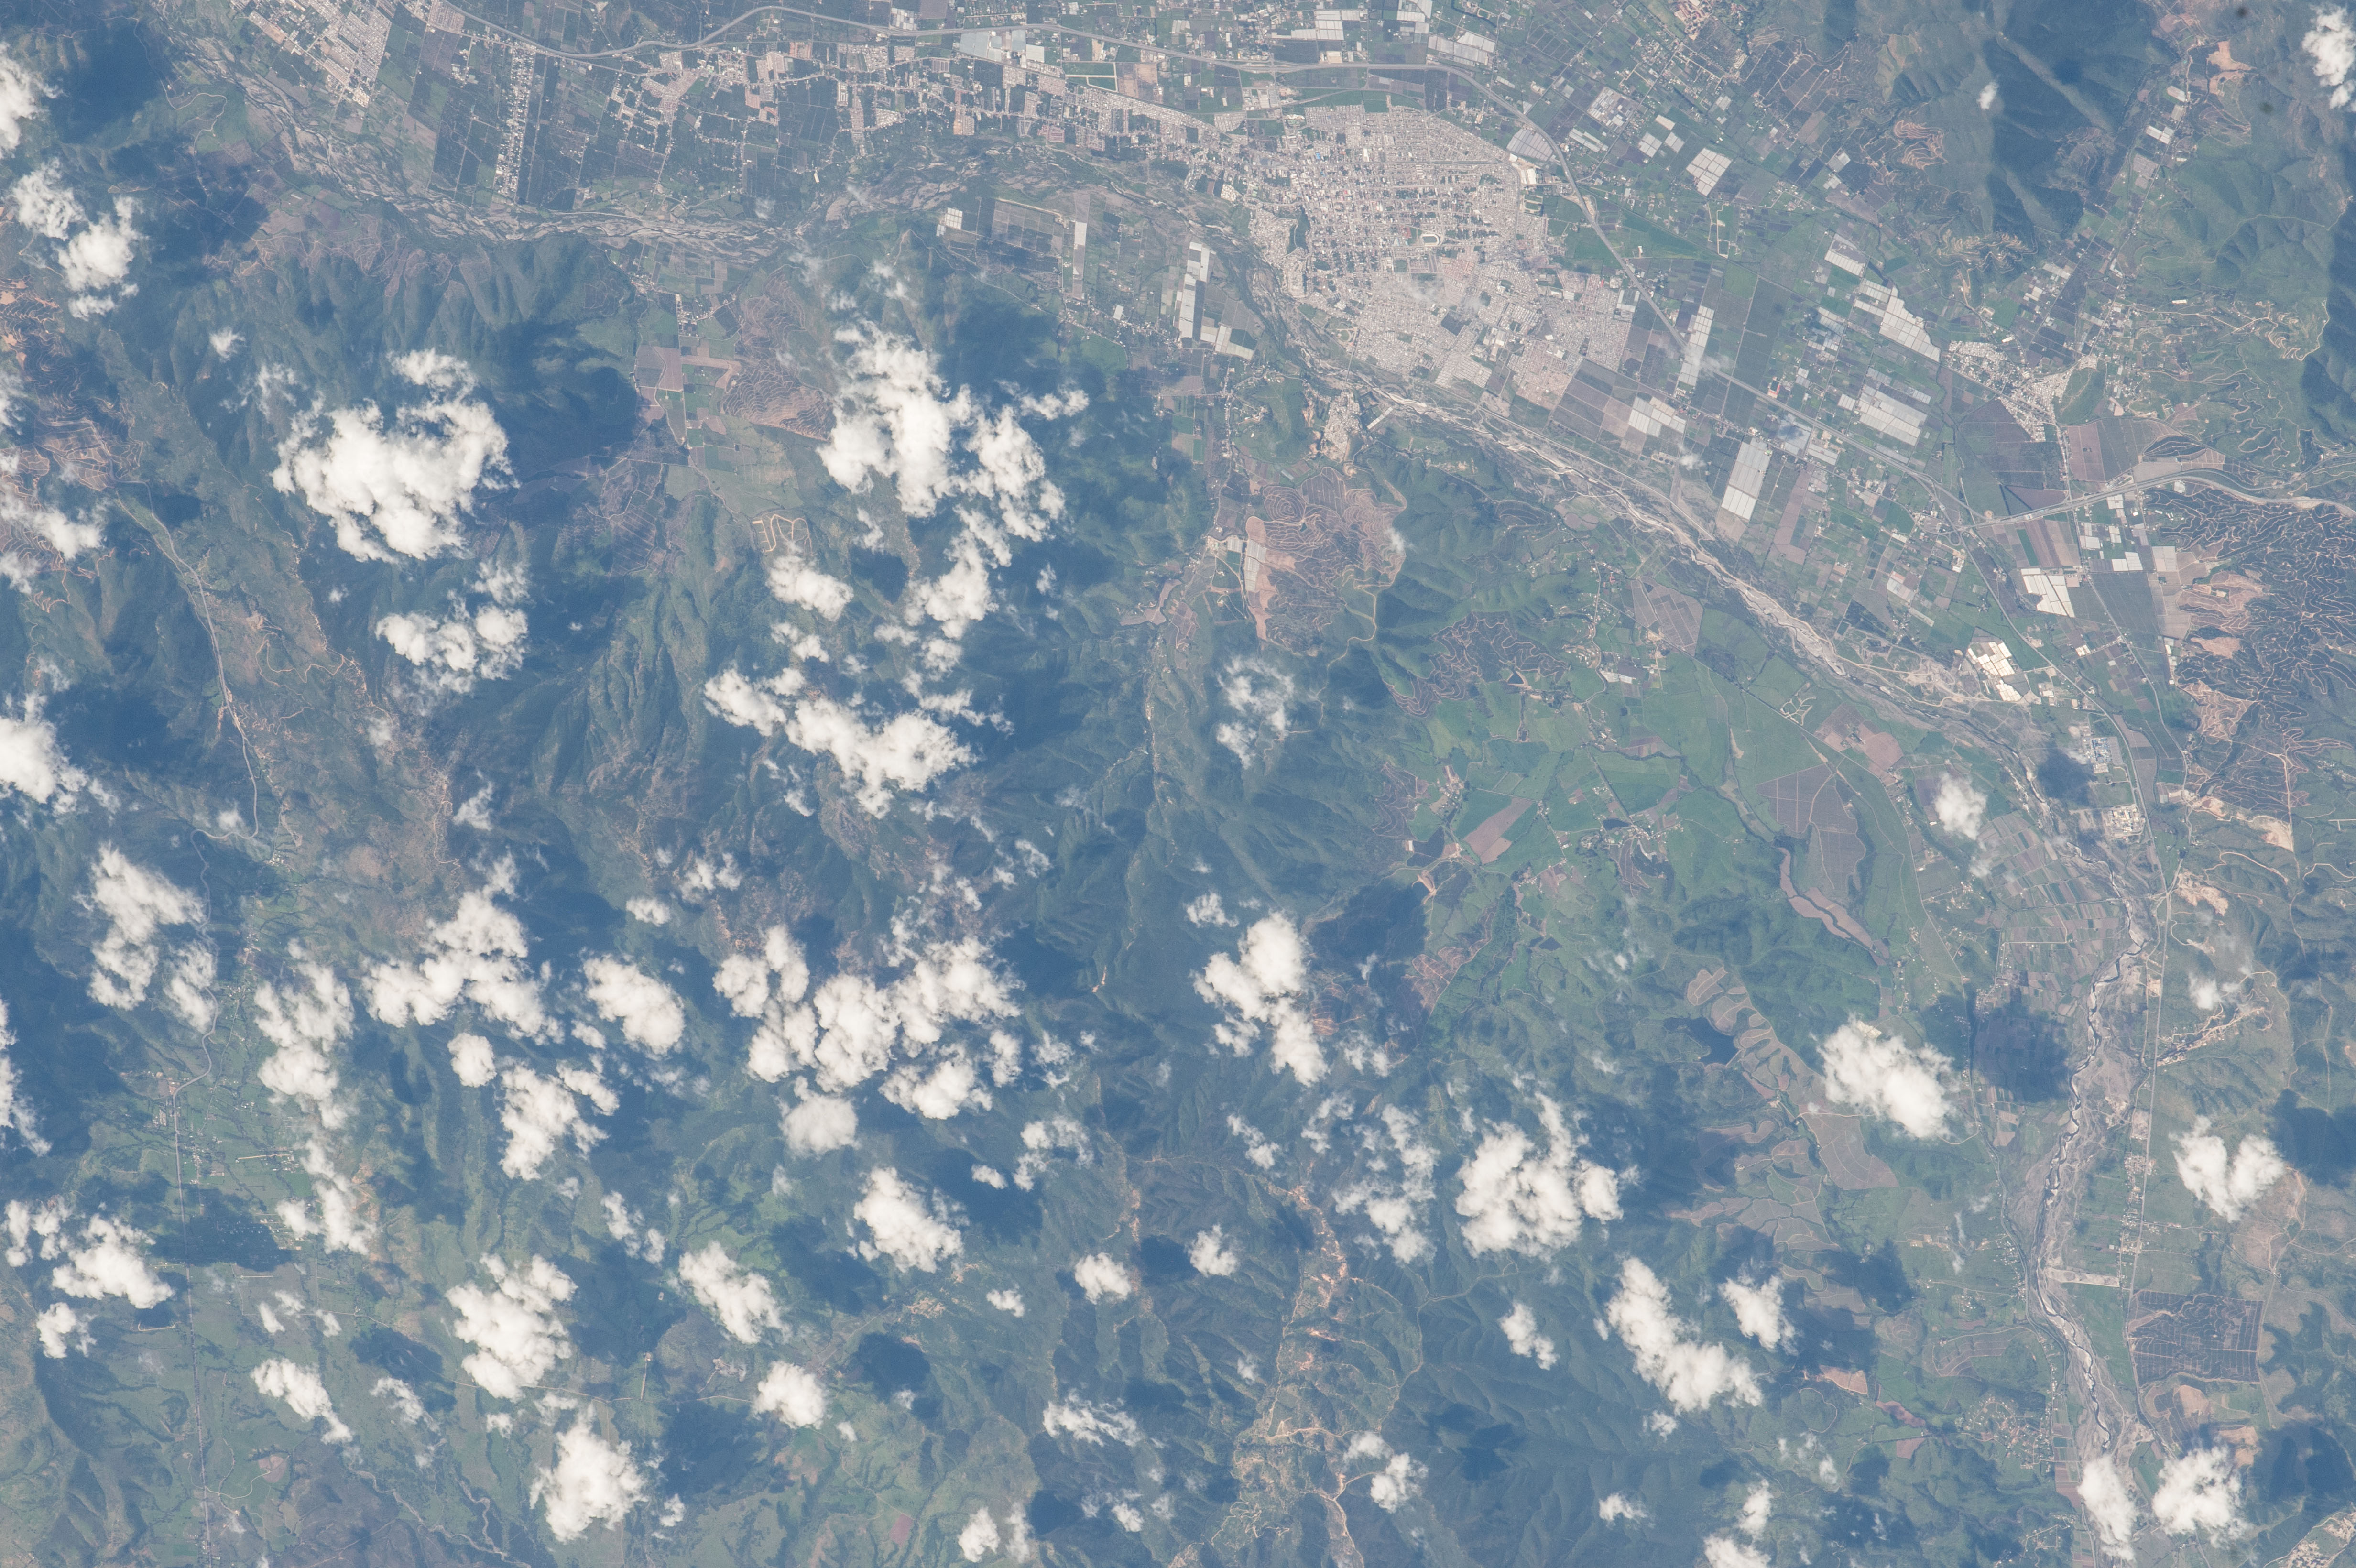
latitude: -32.9
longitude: -71.3
